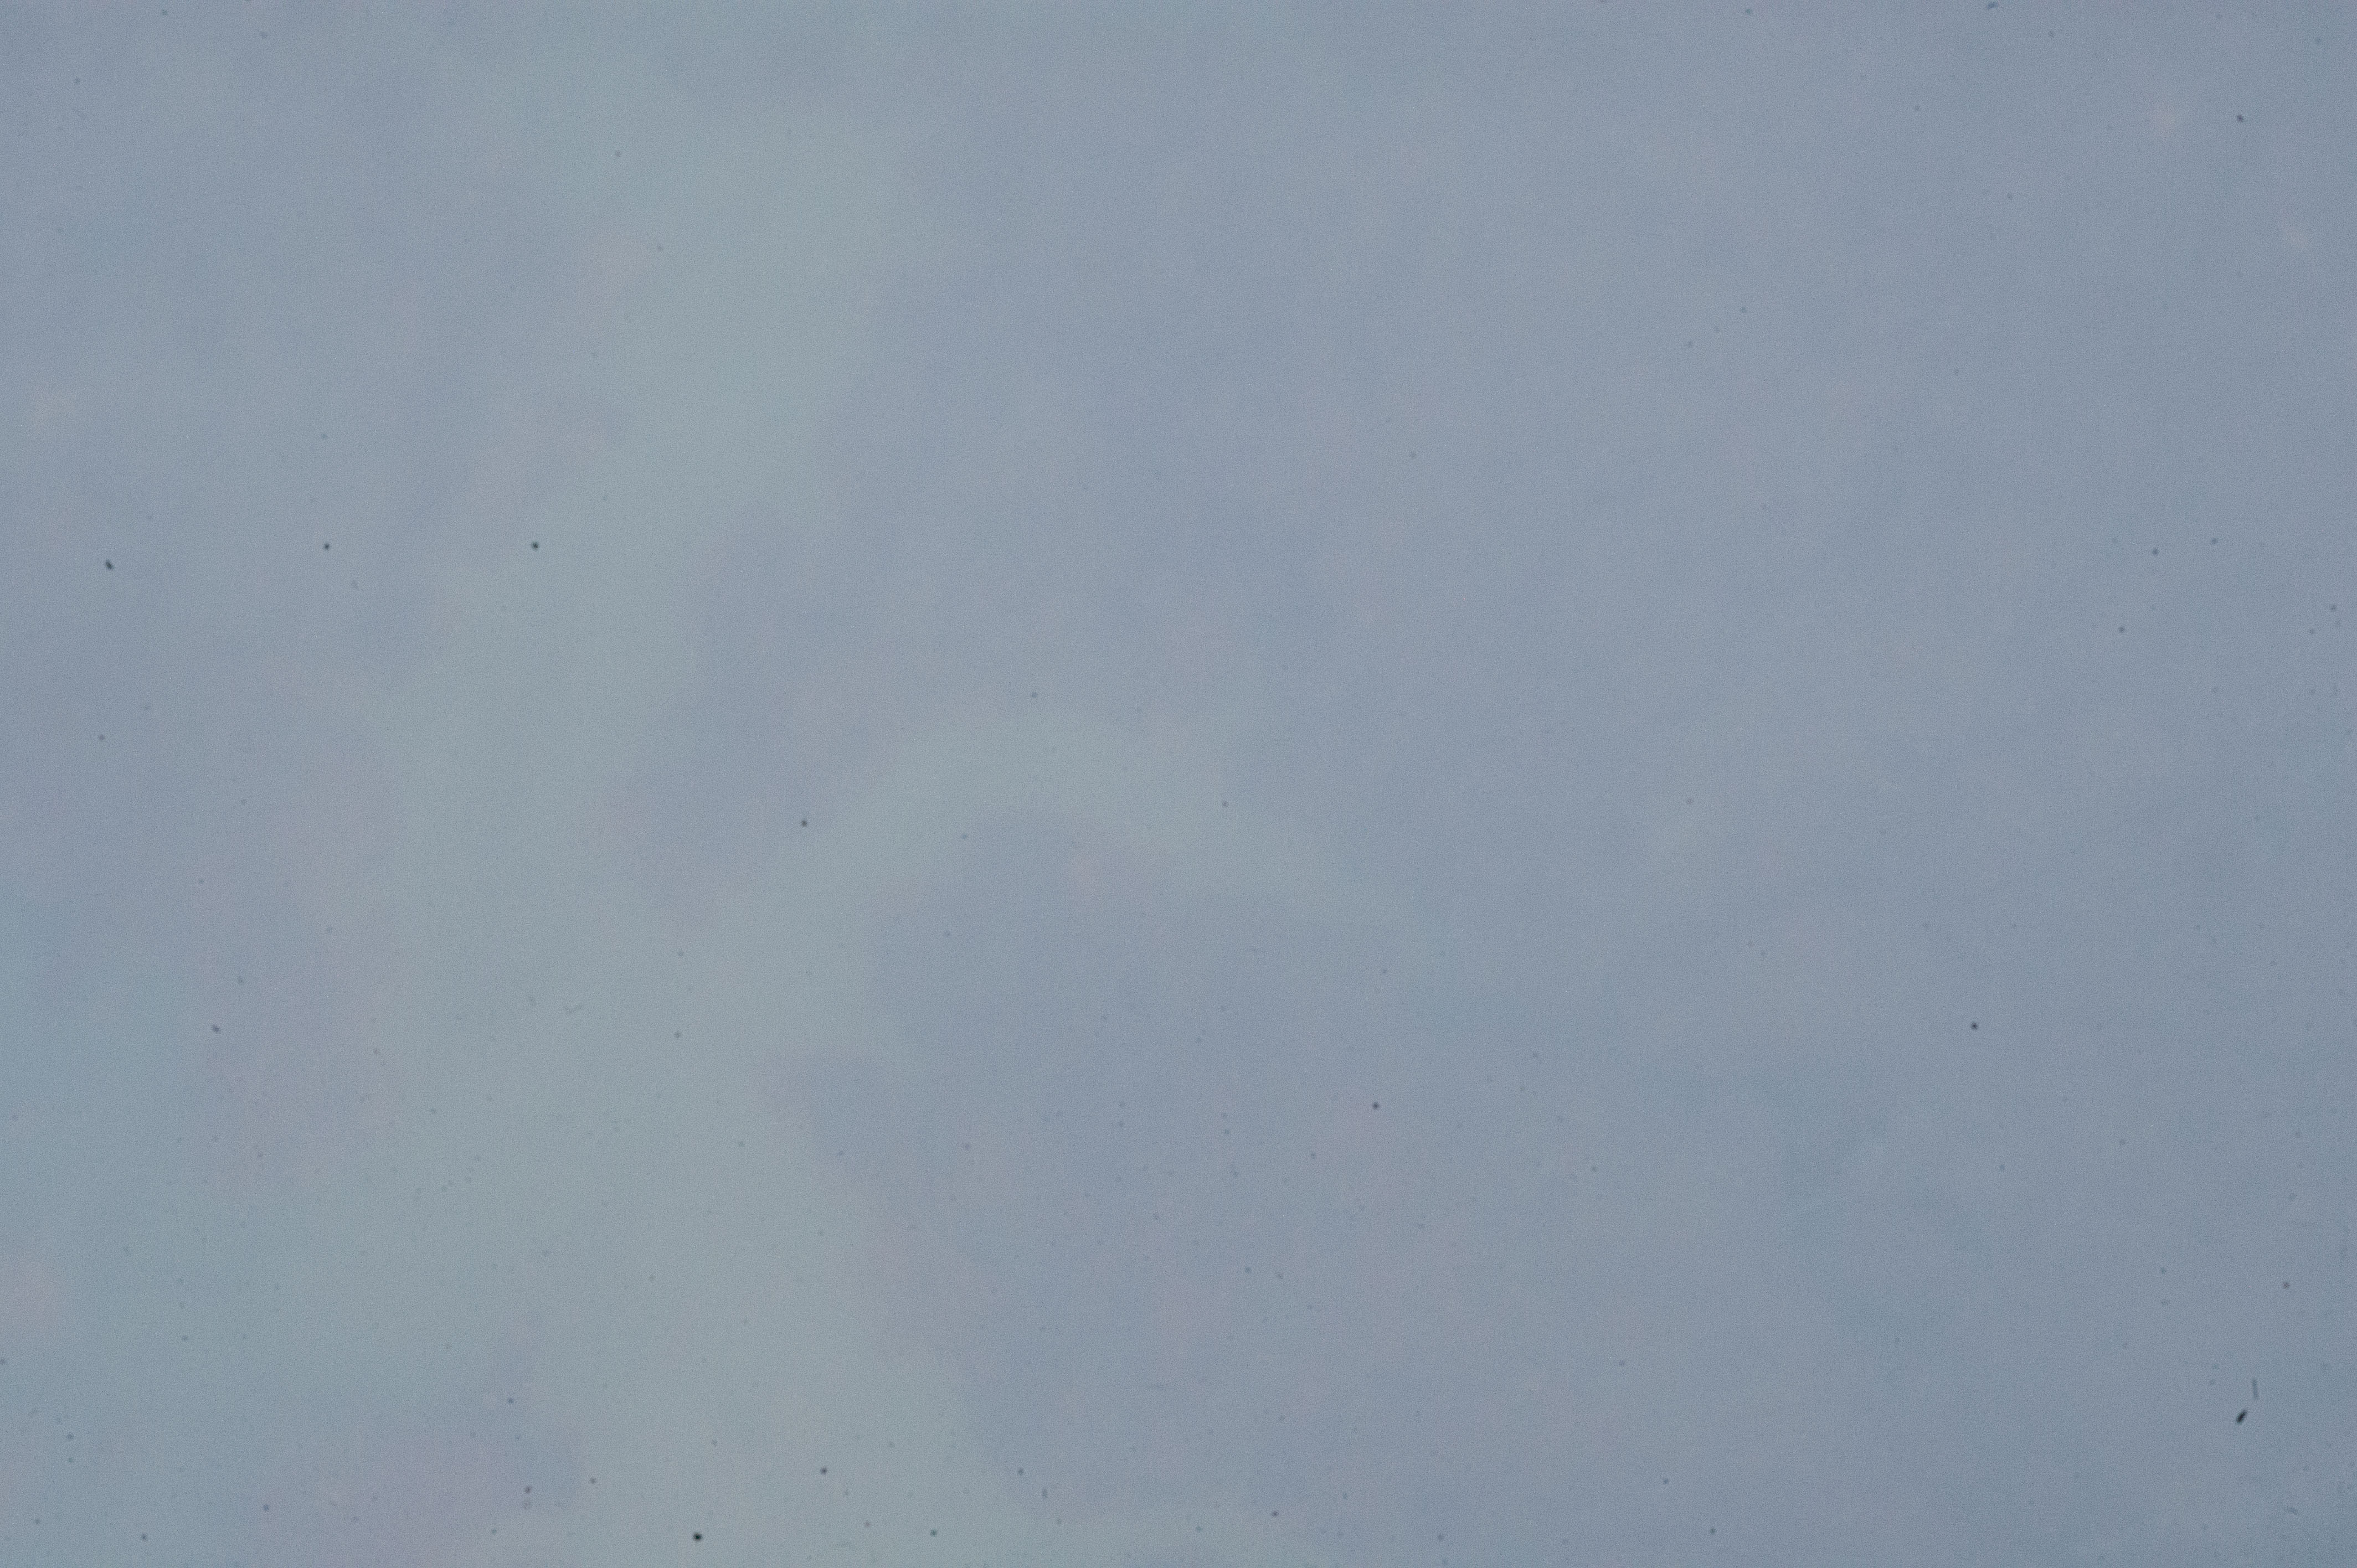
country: GHANA
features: NW. LAKE VOLTA, DENSE HAZE, SOFT
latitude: 8.0
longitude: -0.4
